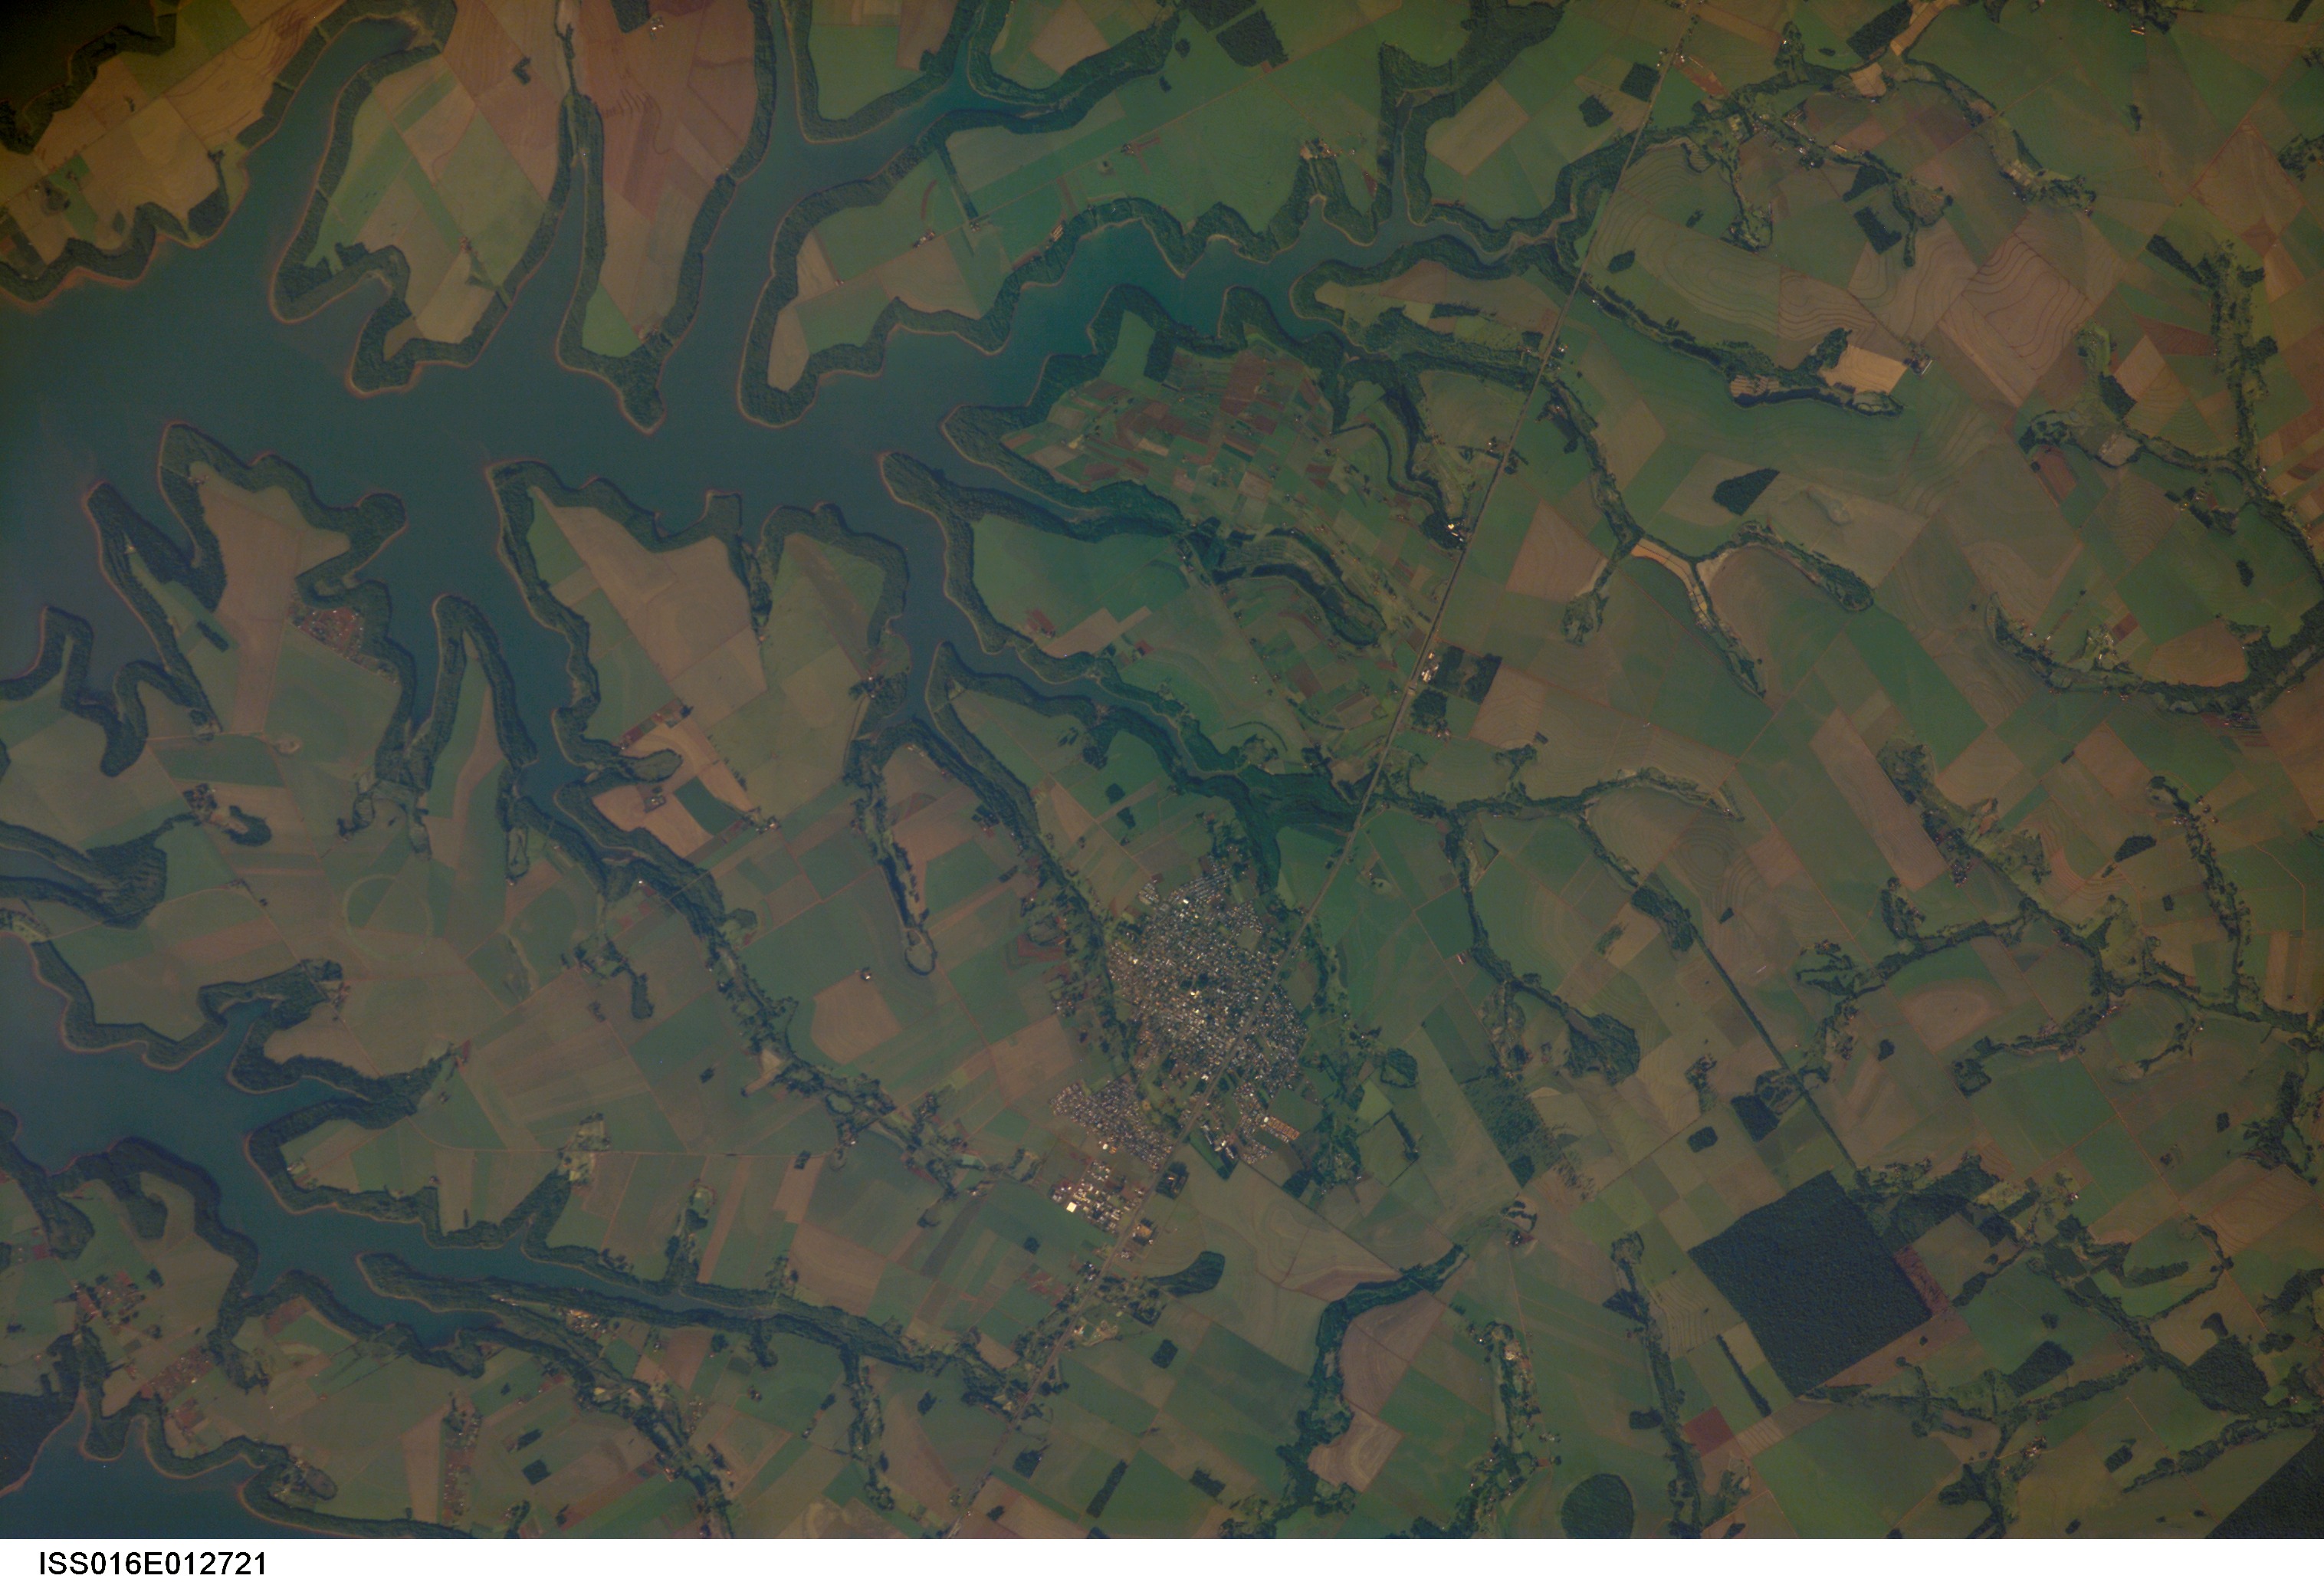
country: BRAZIL
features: HERNANDARIAS, ITAIPU RES., AGR.
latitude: -25.4
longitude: -54.4
